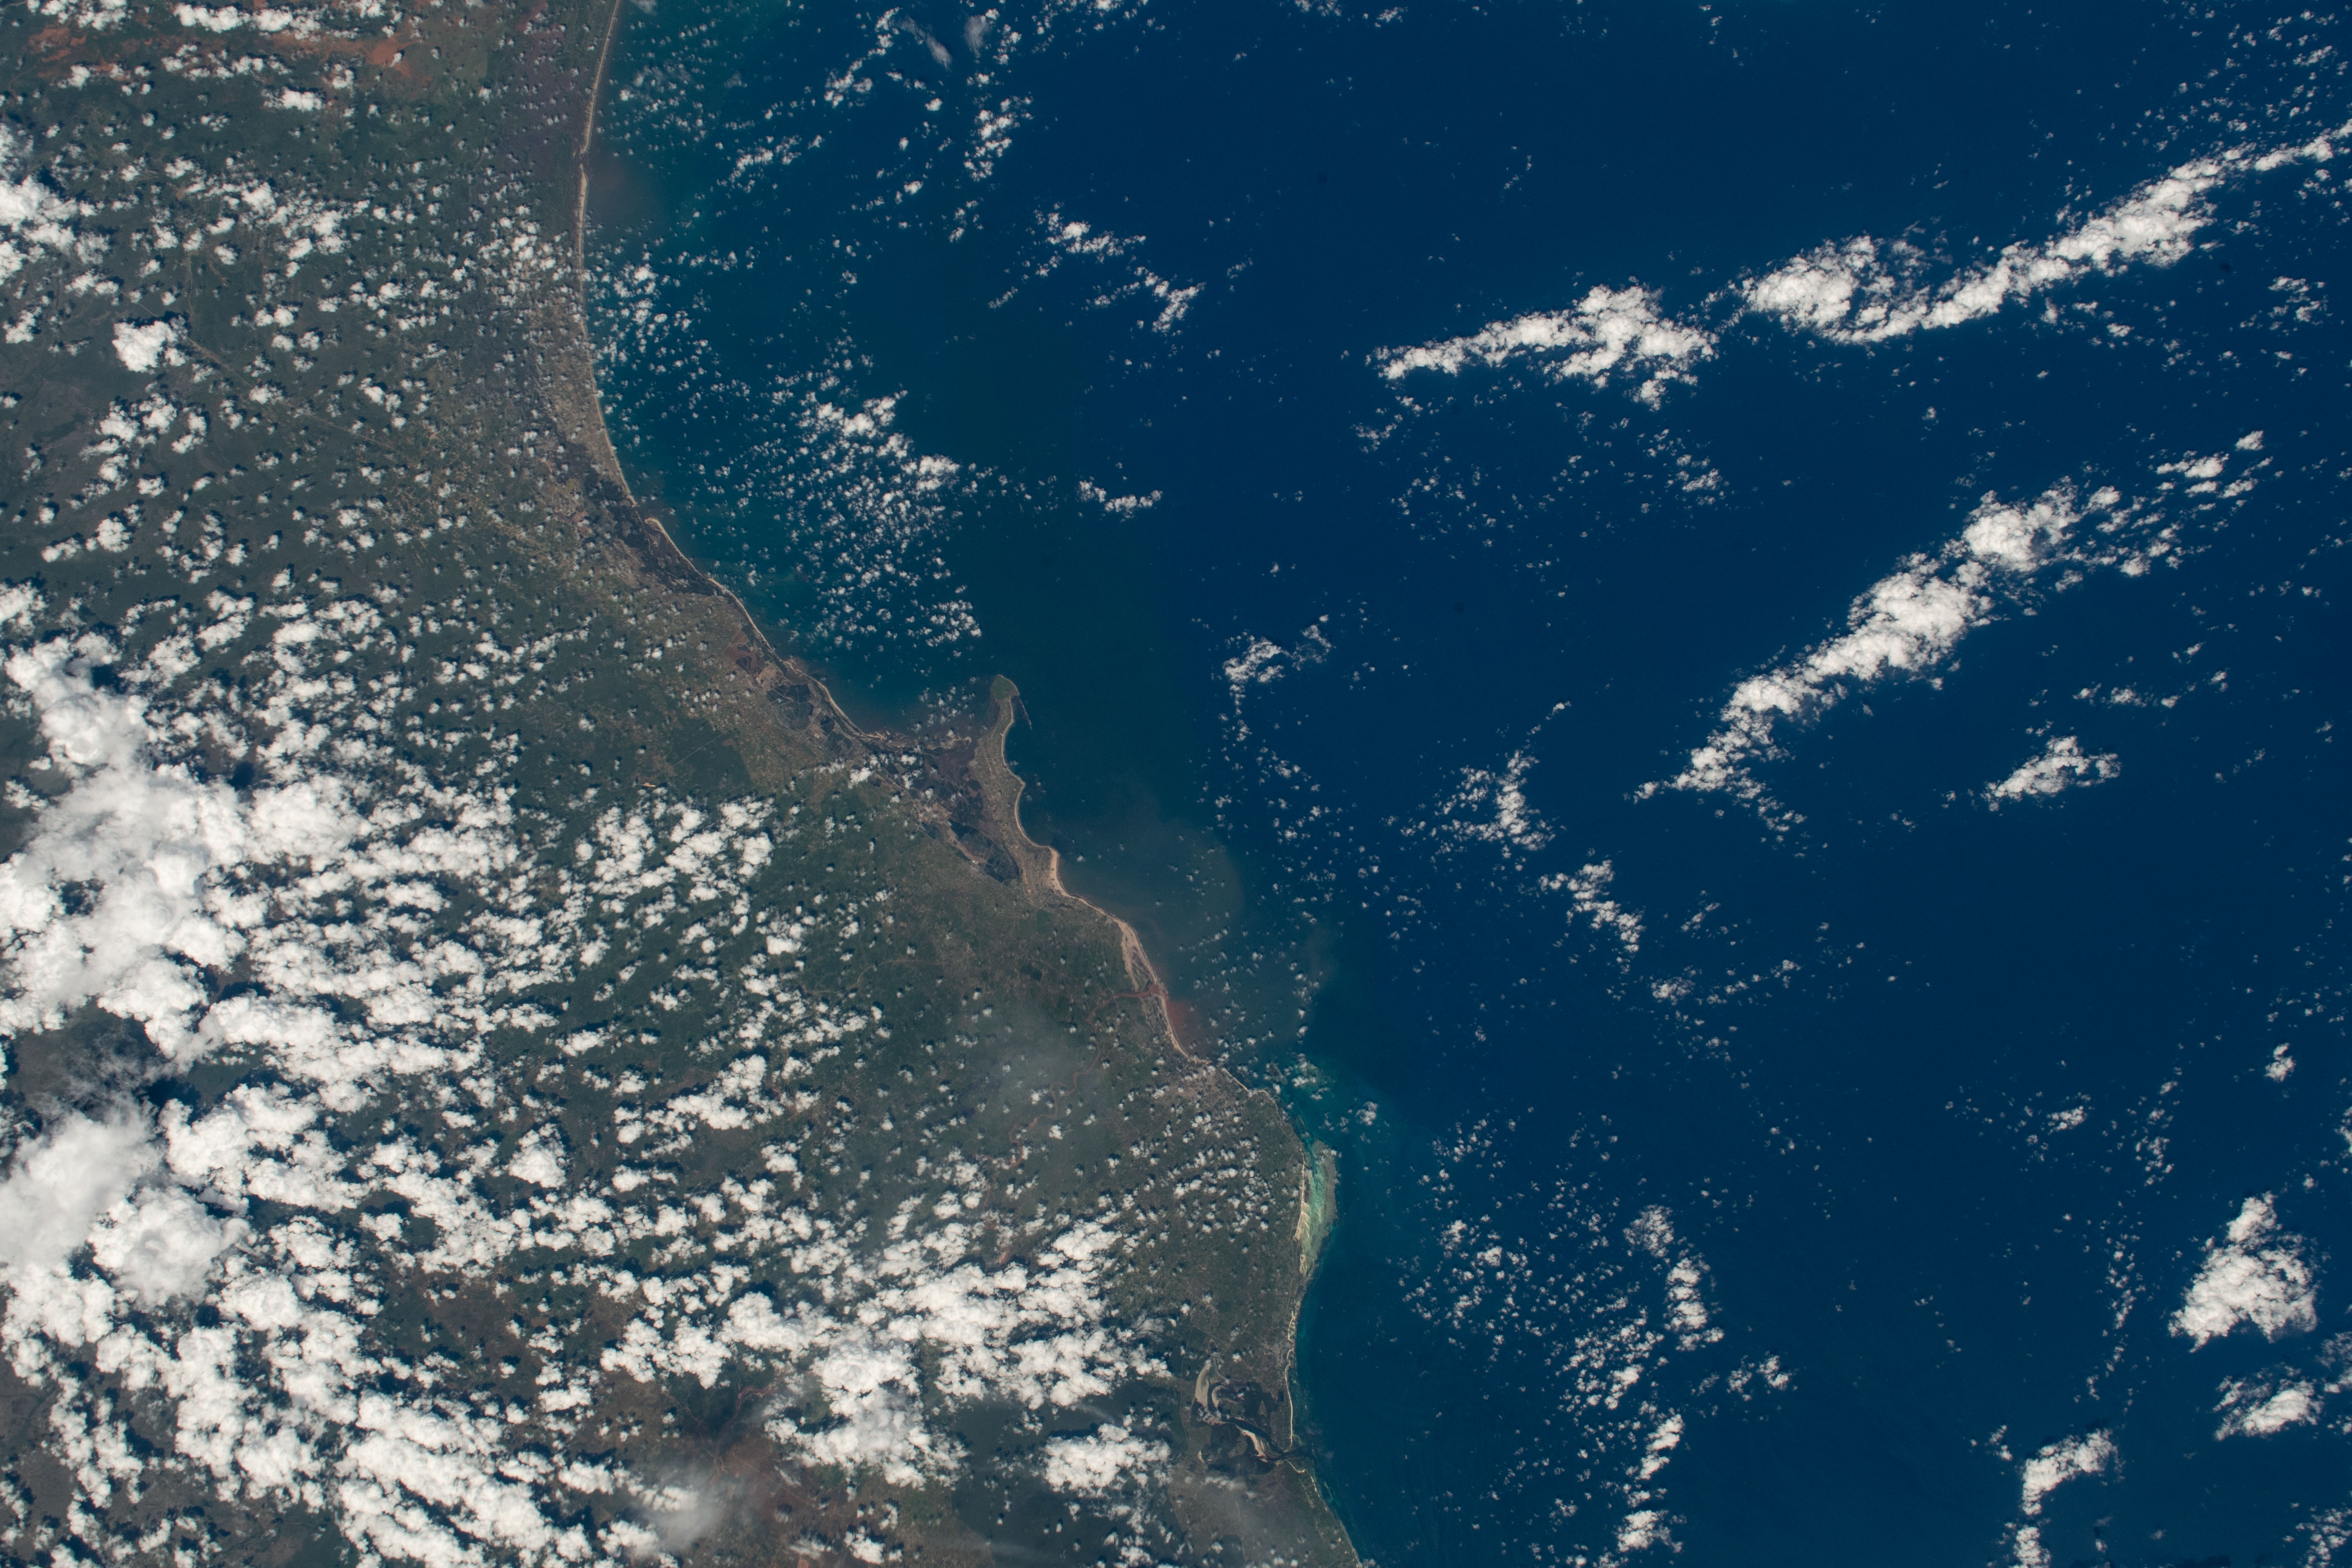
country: KENYA
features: KILIFI, GEDE NATIONAL PARK, MALINDI MARINE NATIONAL PARK
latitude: -3.2
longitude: 40.3
